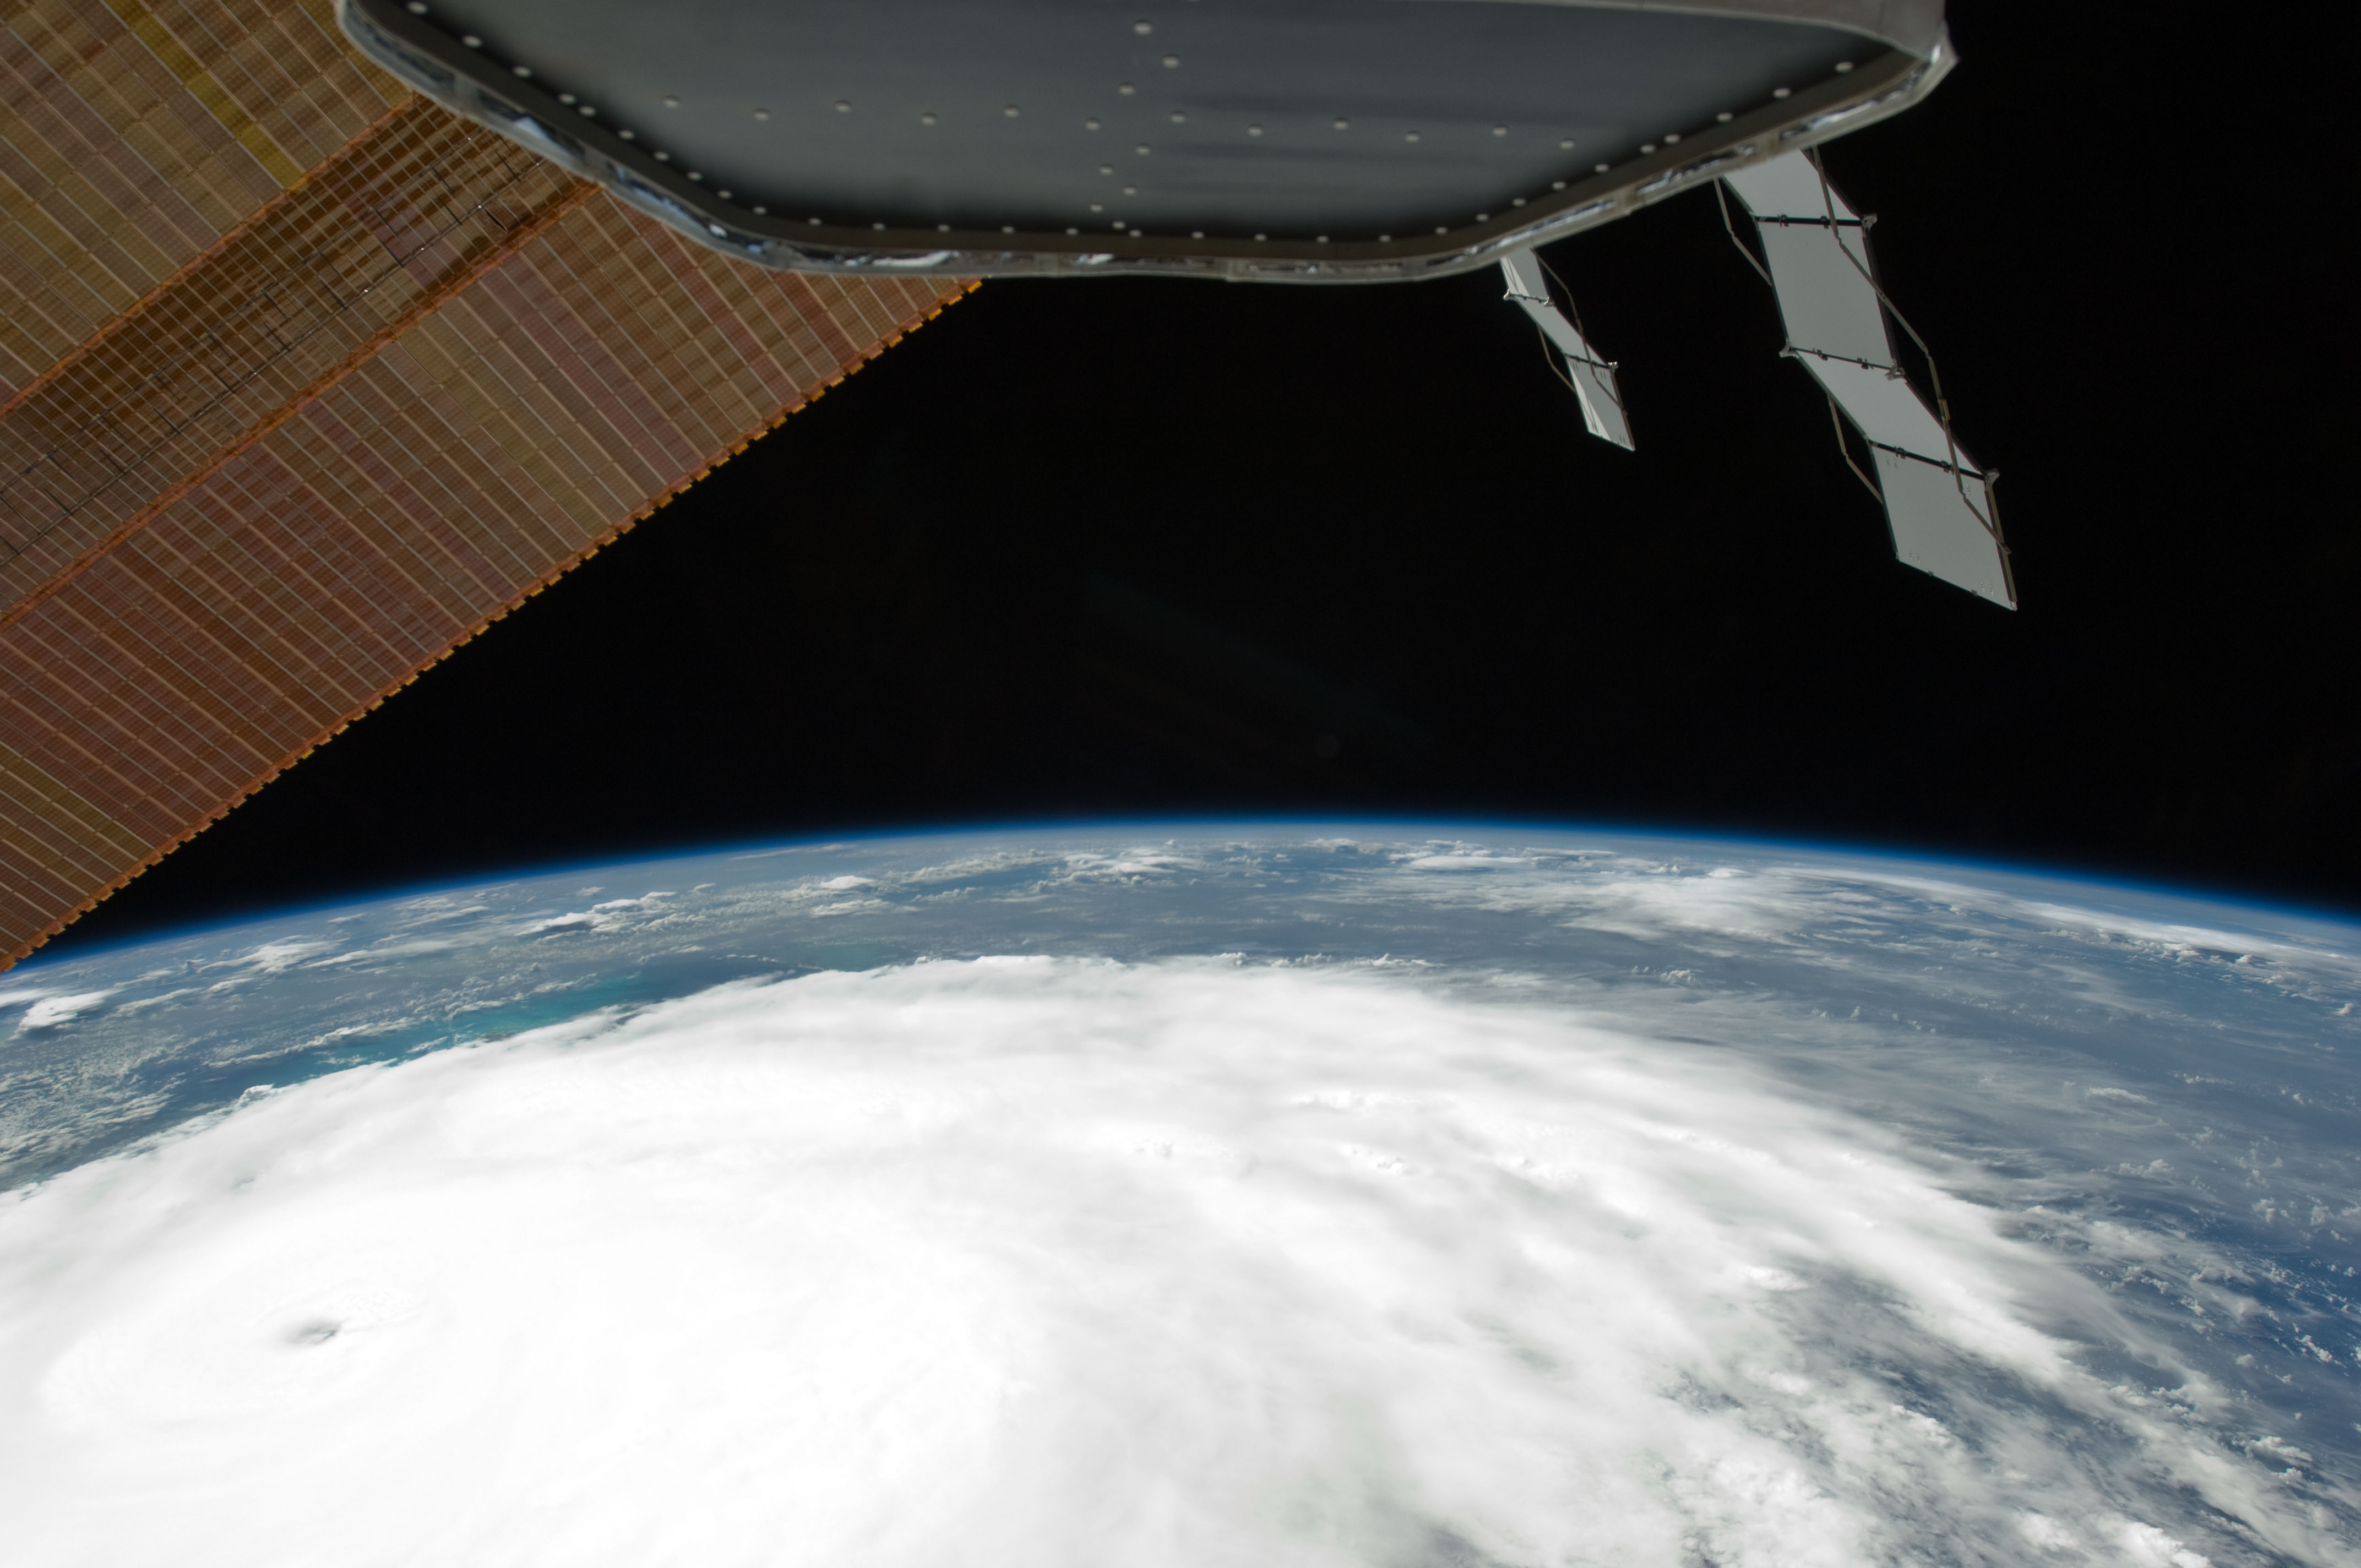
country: BAHAMAS
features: PAN-HURRICANE IRENE, EYE, ATLANTIC O., STORM BANDS, ISS
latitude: 23.5
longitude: -74.5
